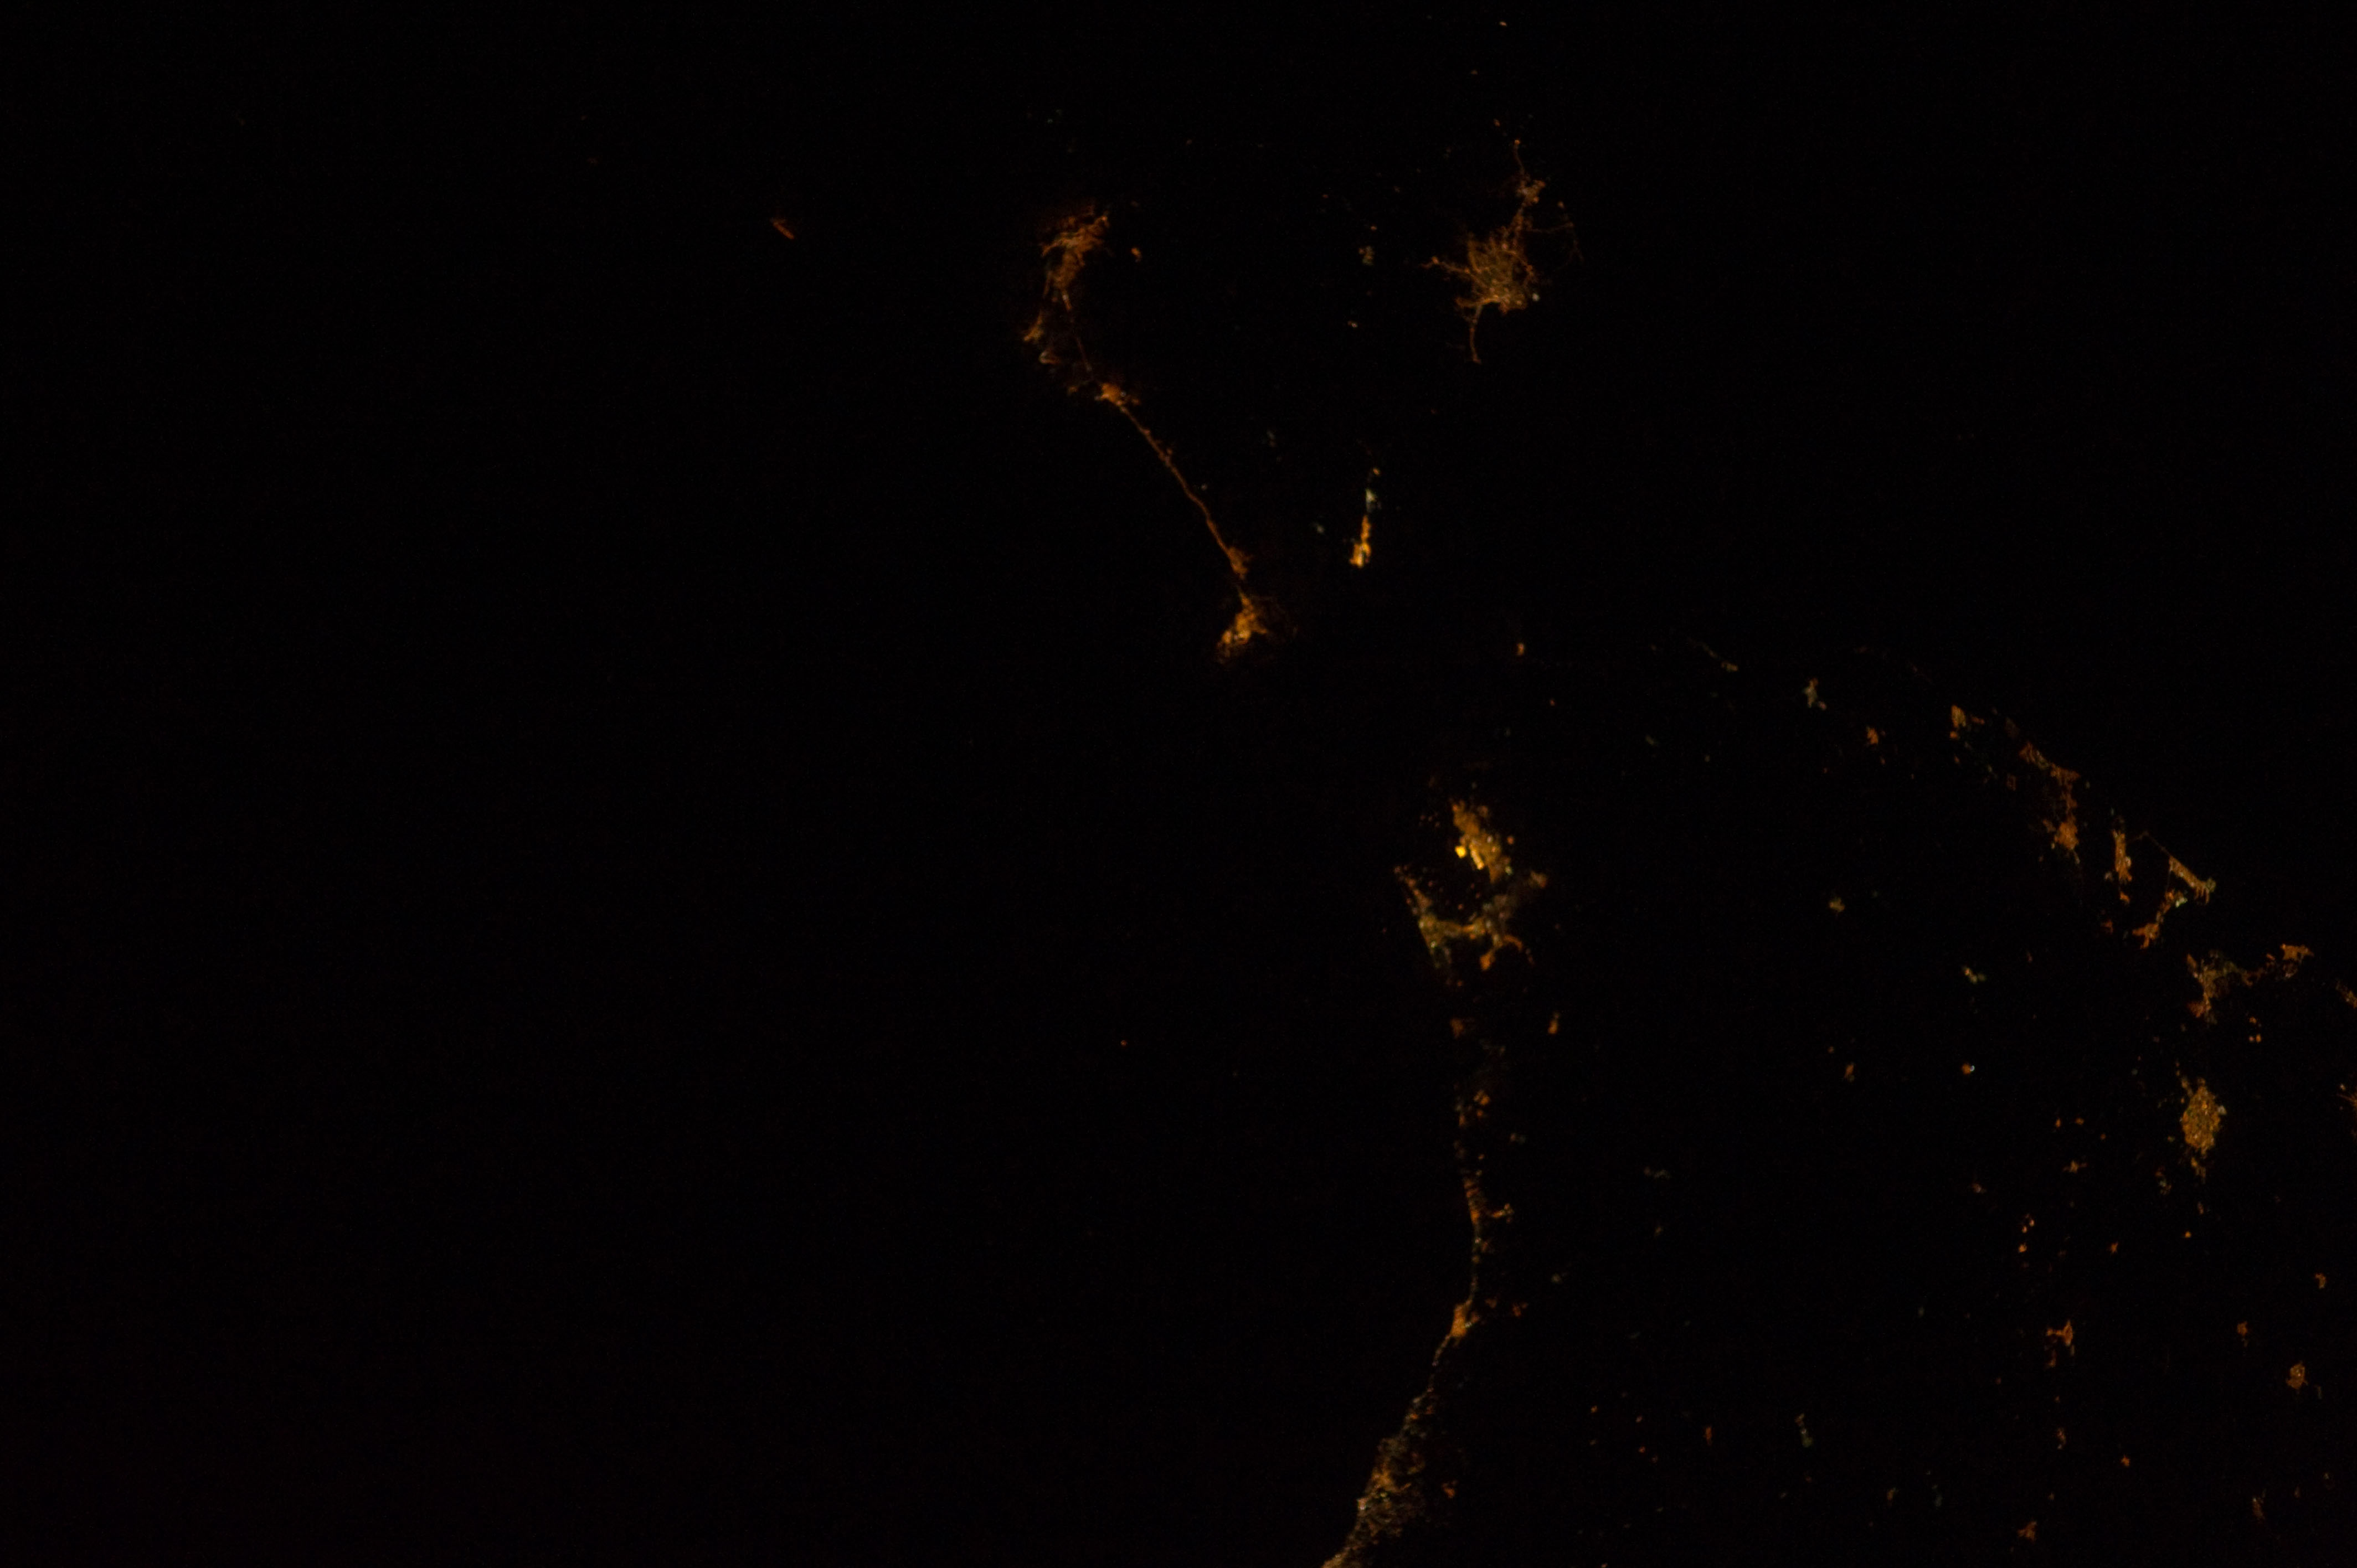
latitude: 35.9
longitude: -5.7
